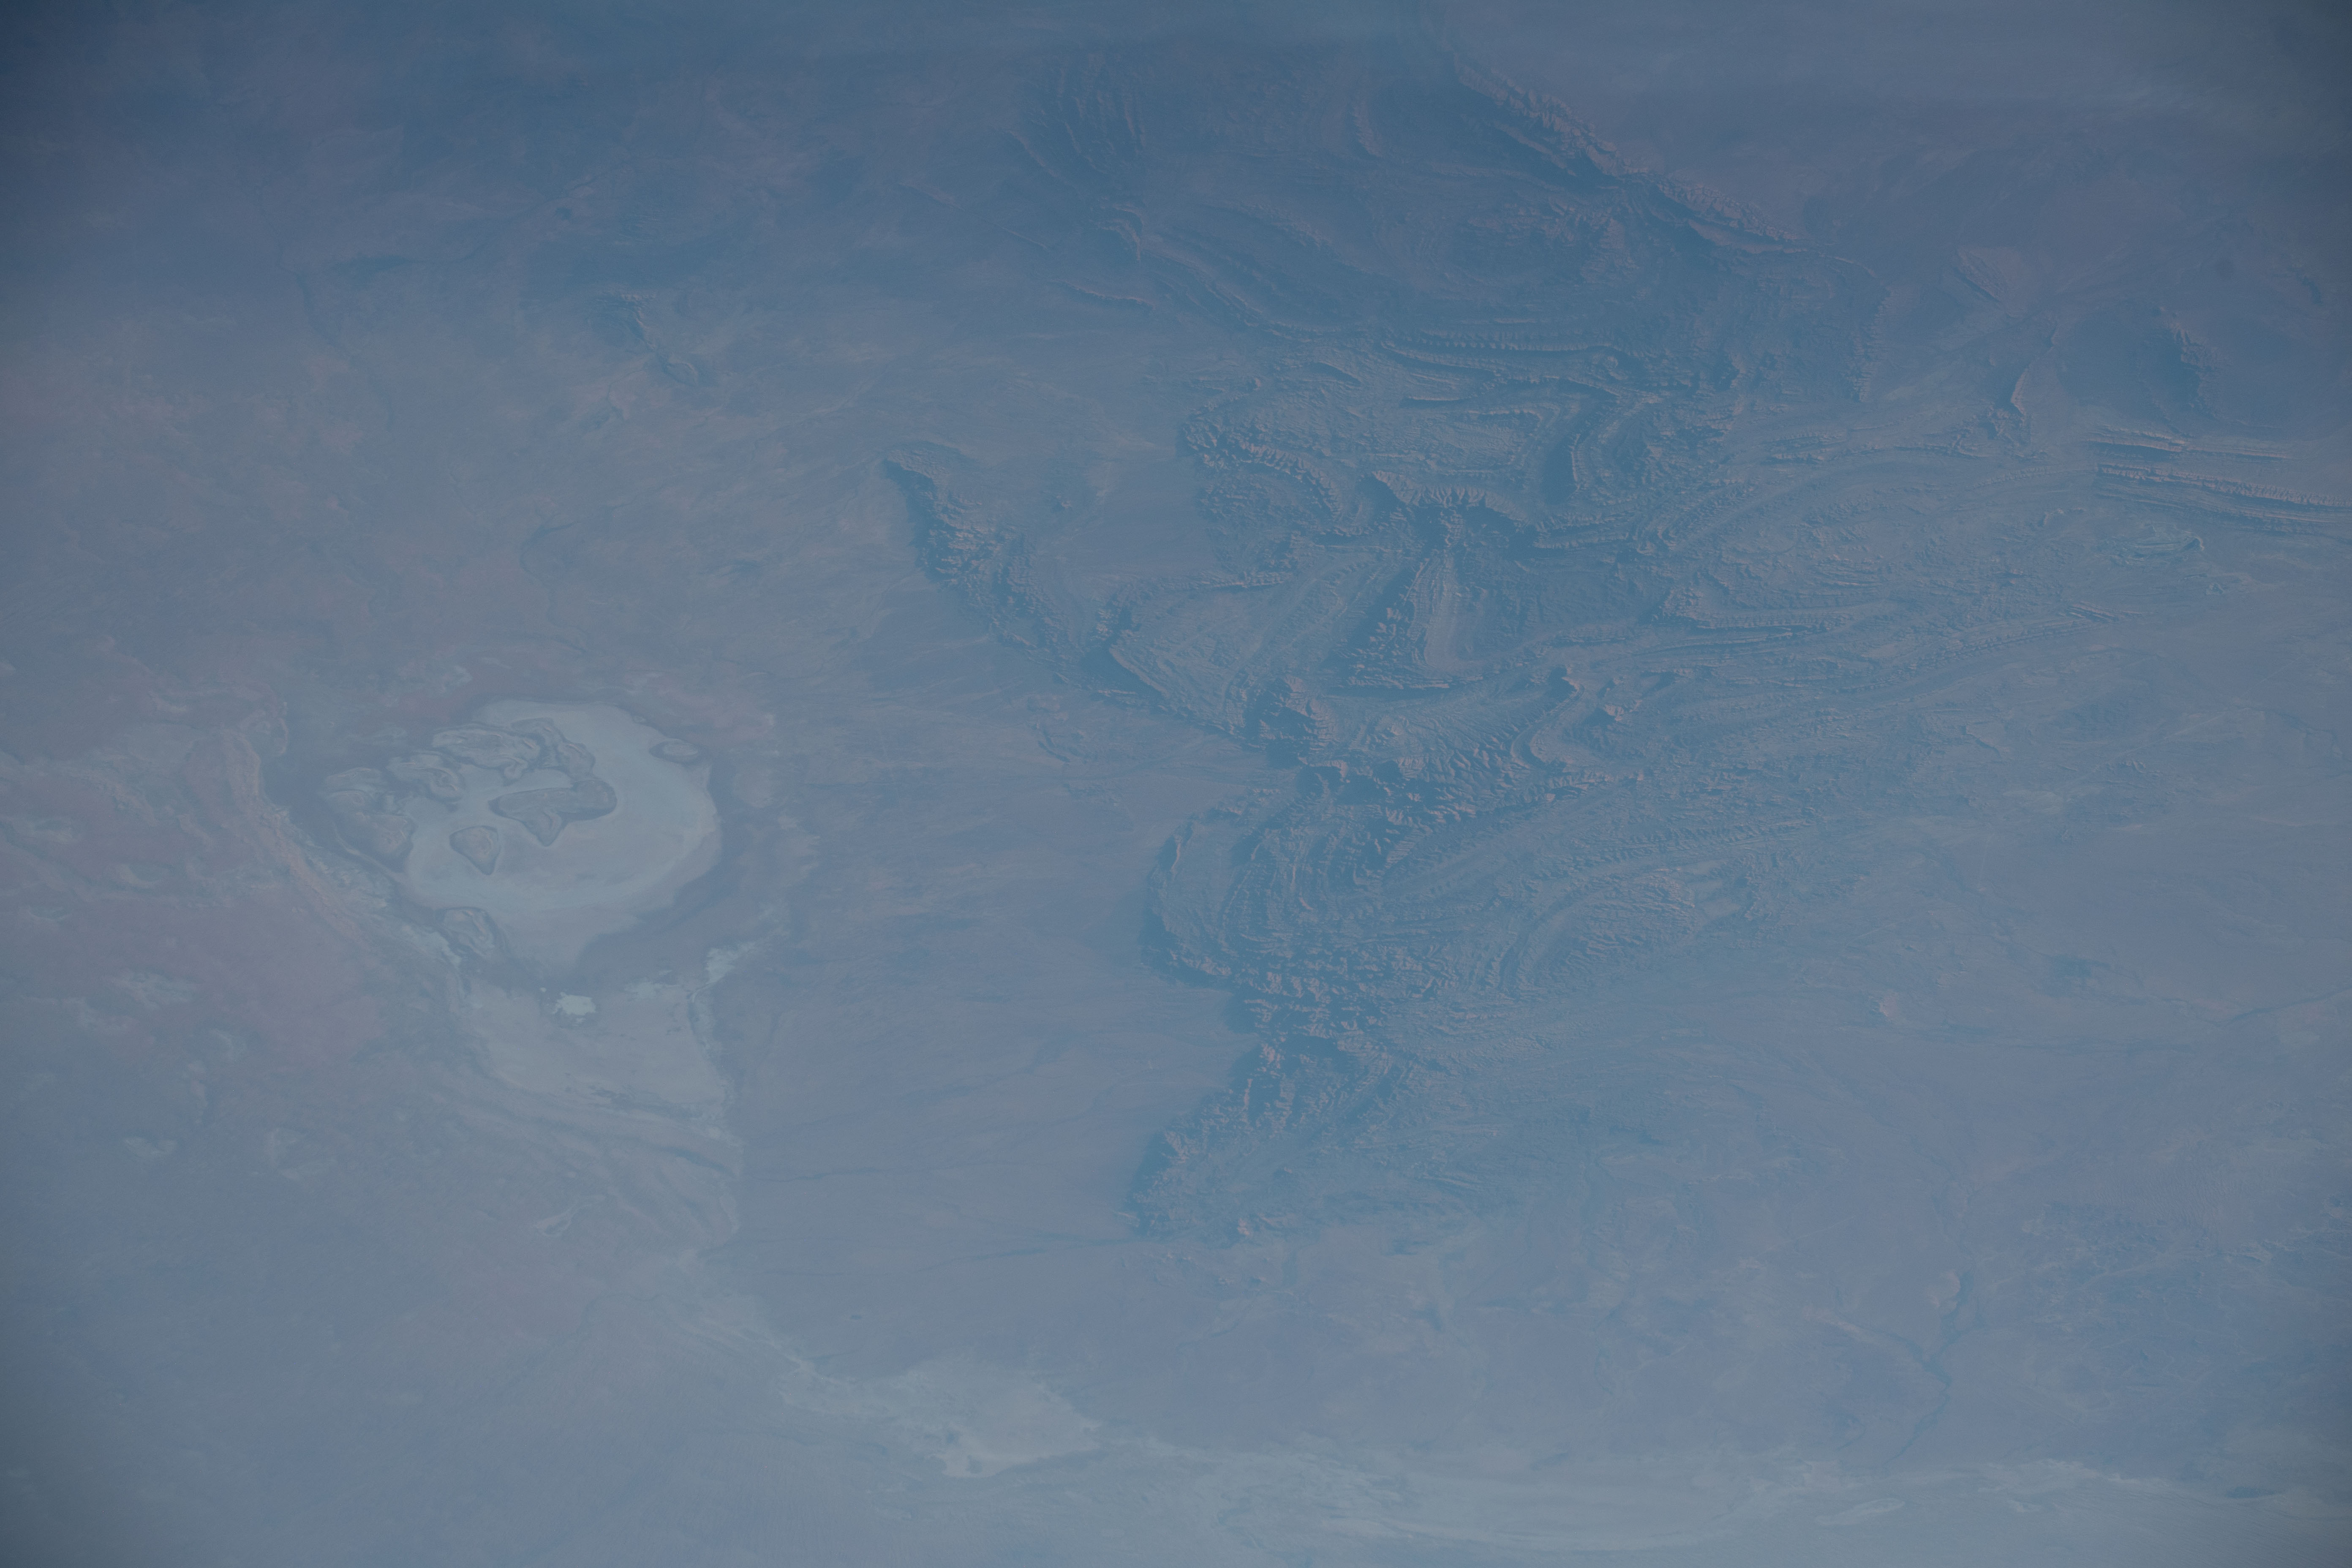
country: AUSTRALIA-SA
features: LAKE FROME, MOUNT HACK
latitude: -30.6
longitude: 139.2
